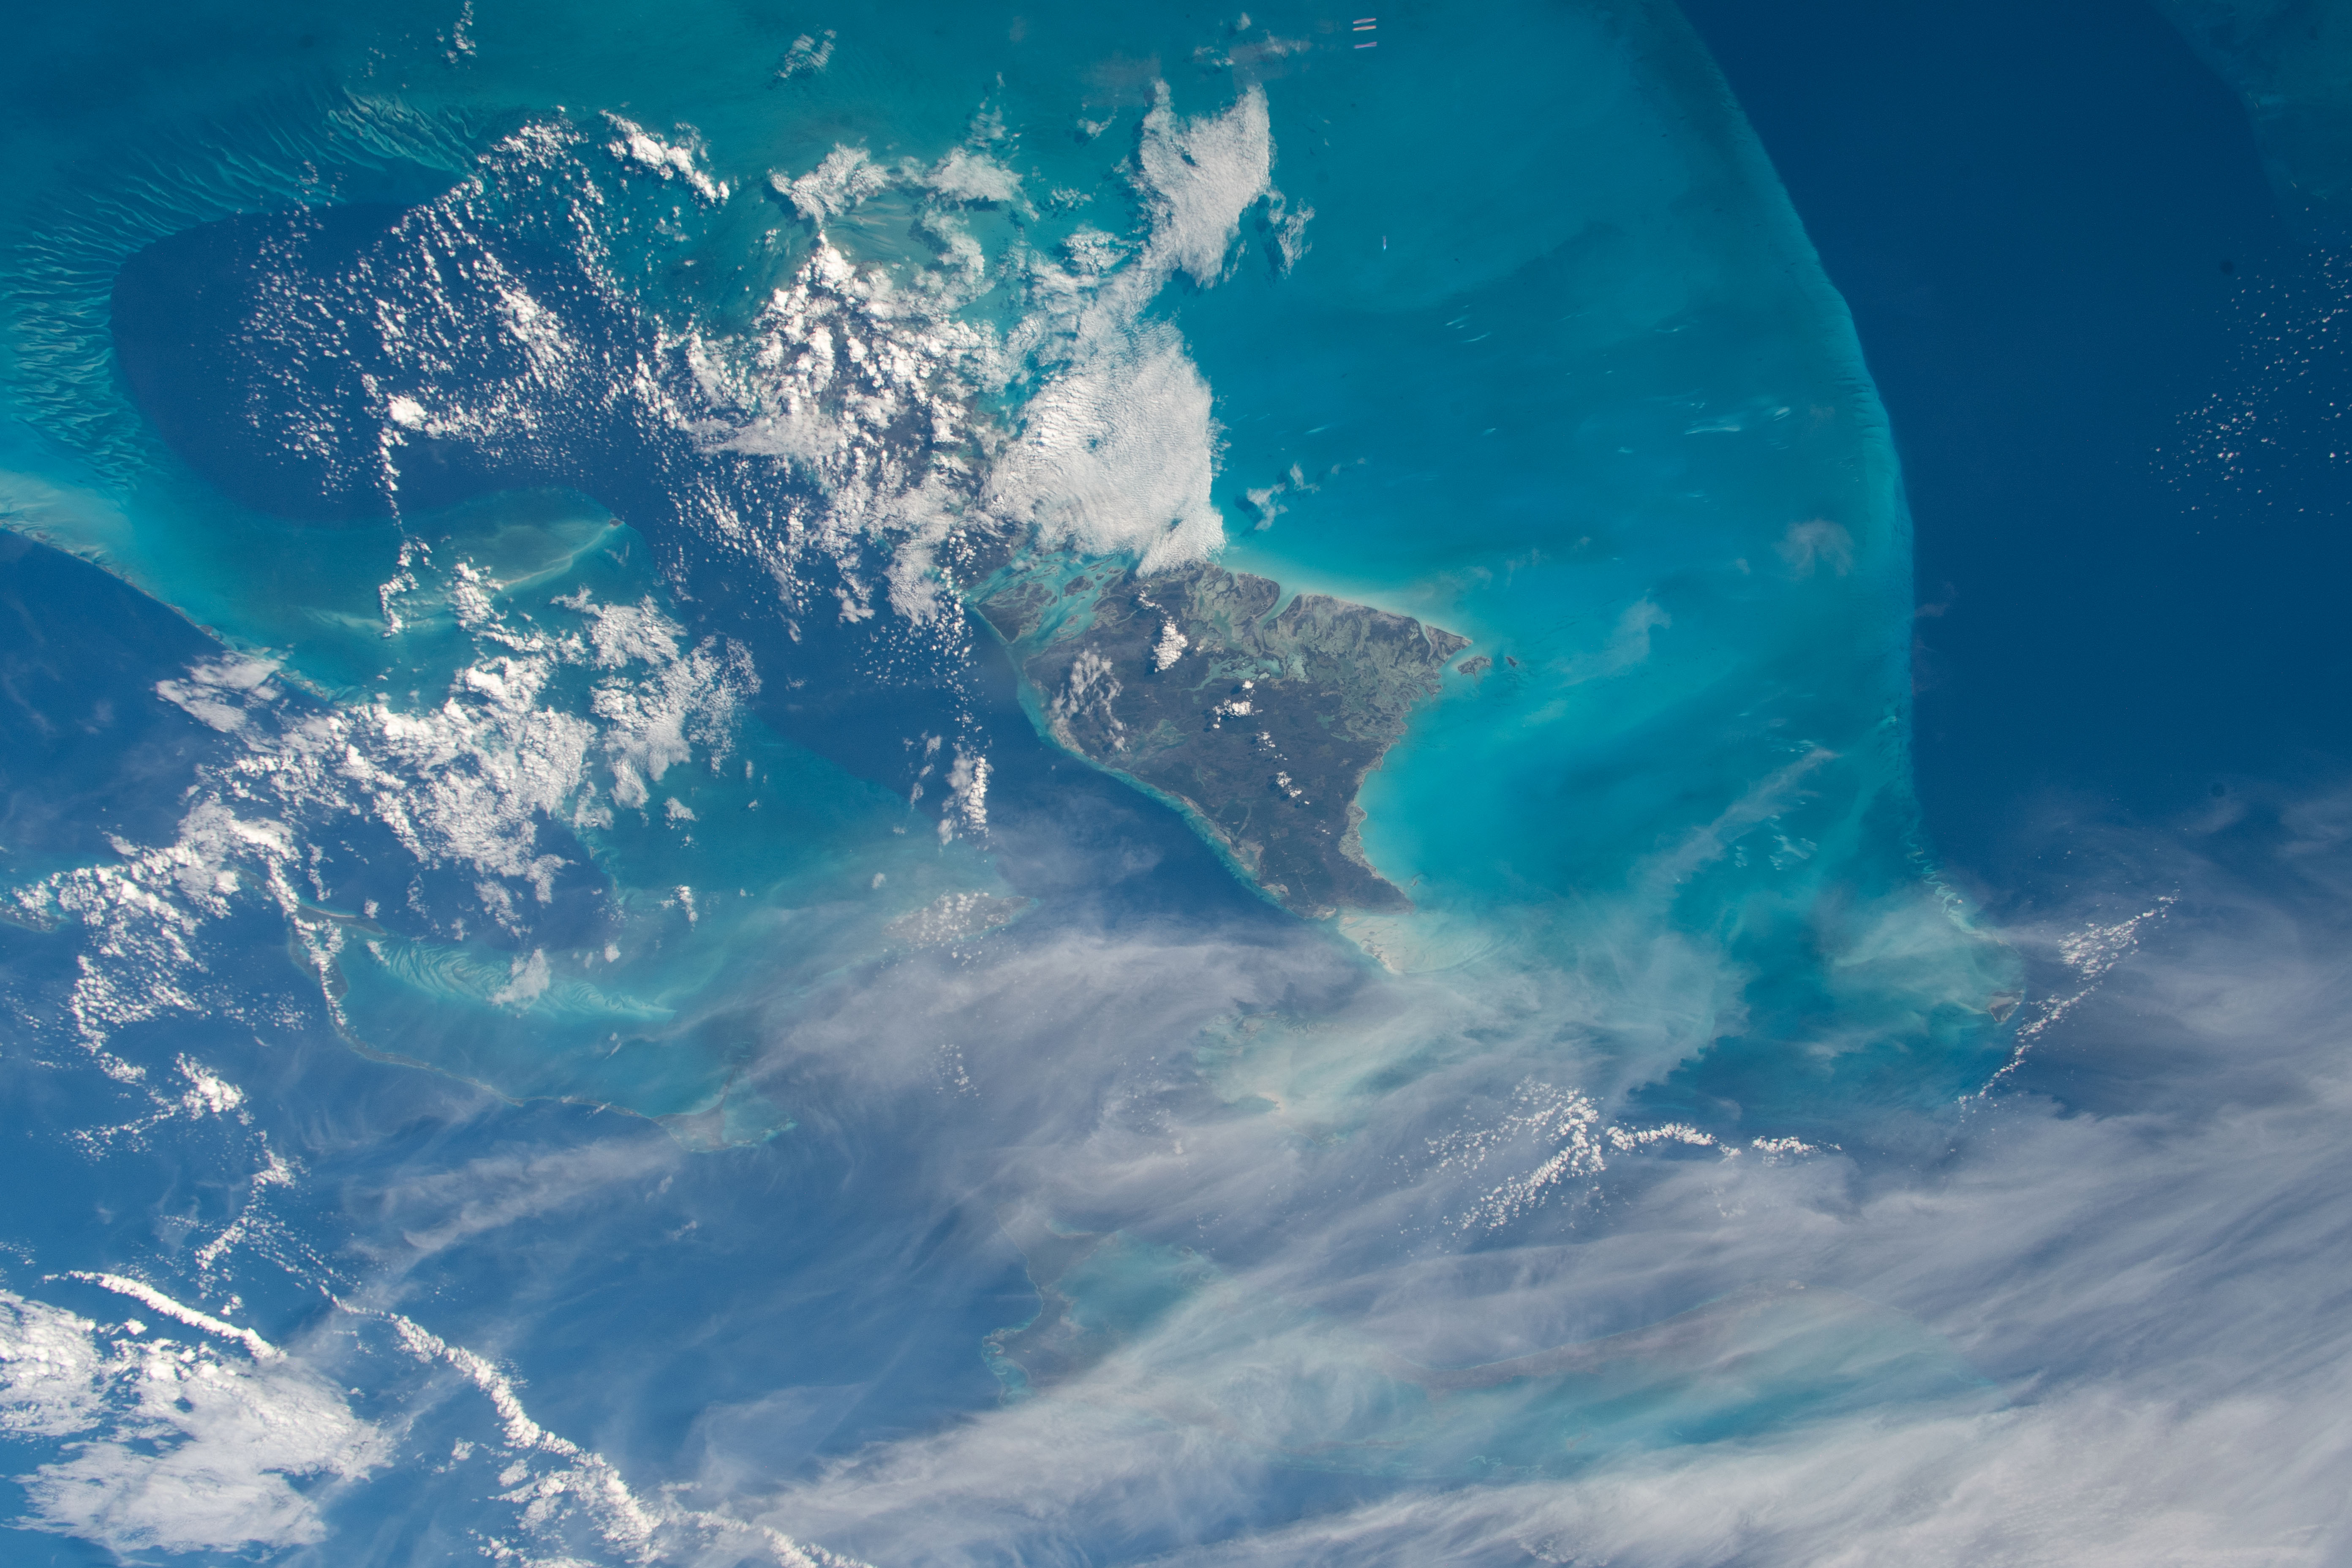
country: BAHAMAS
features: THE BAHAMAS, THE TONGUE OF THE OCEAN
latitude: 25.0
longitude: -78.0
